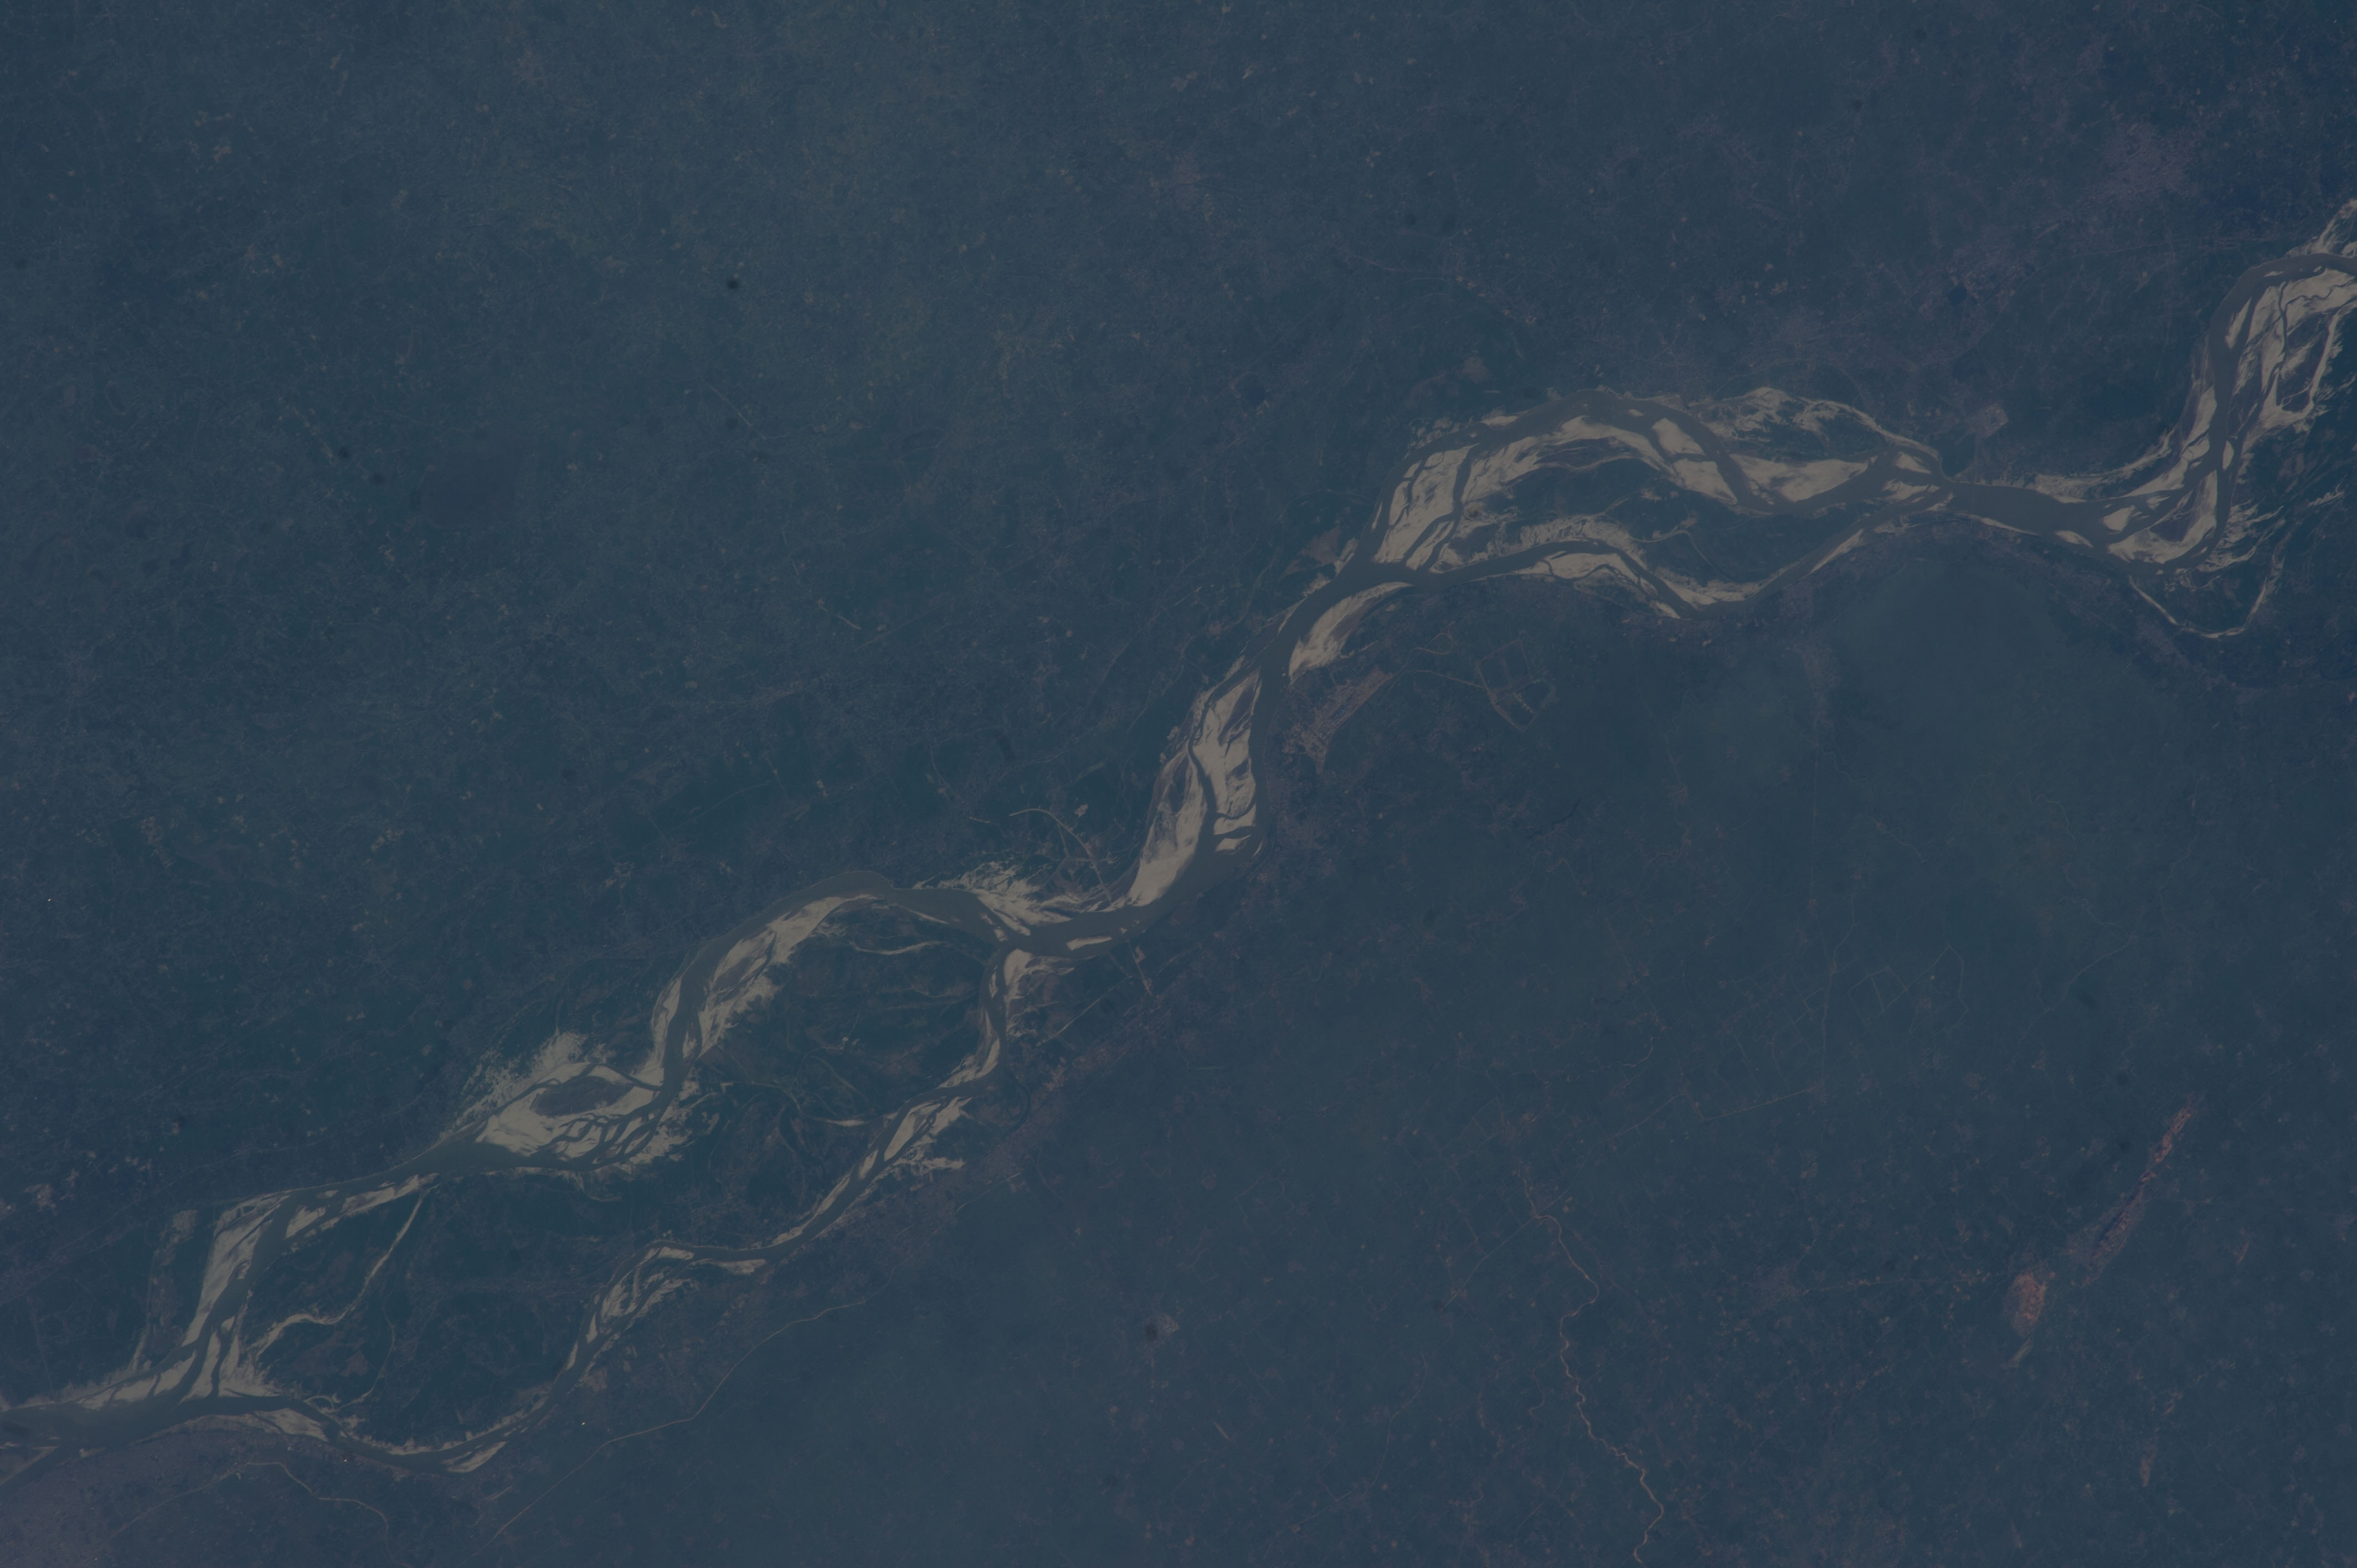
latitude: 25.5
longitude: 85.7
